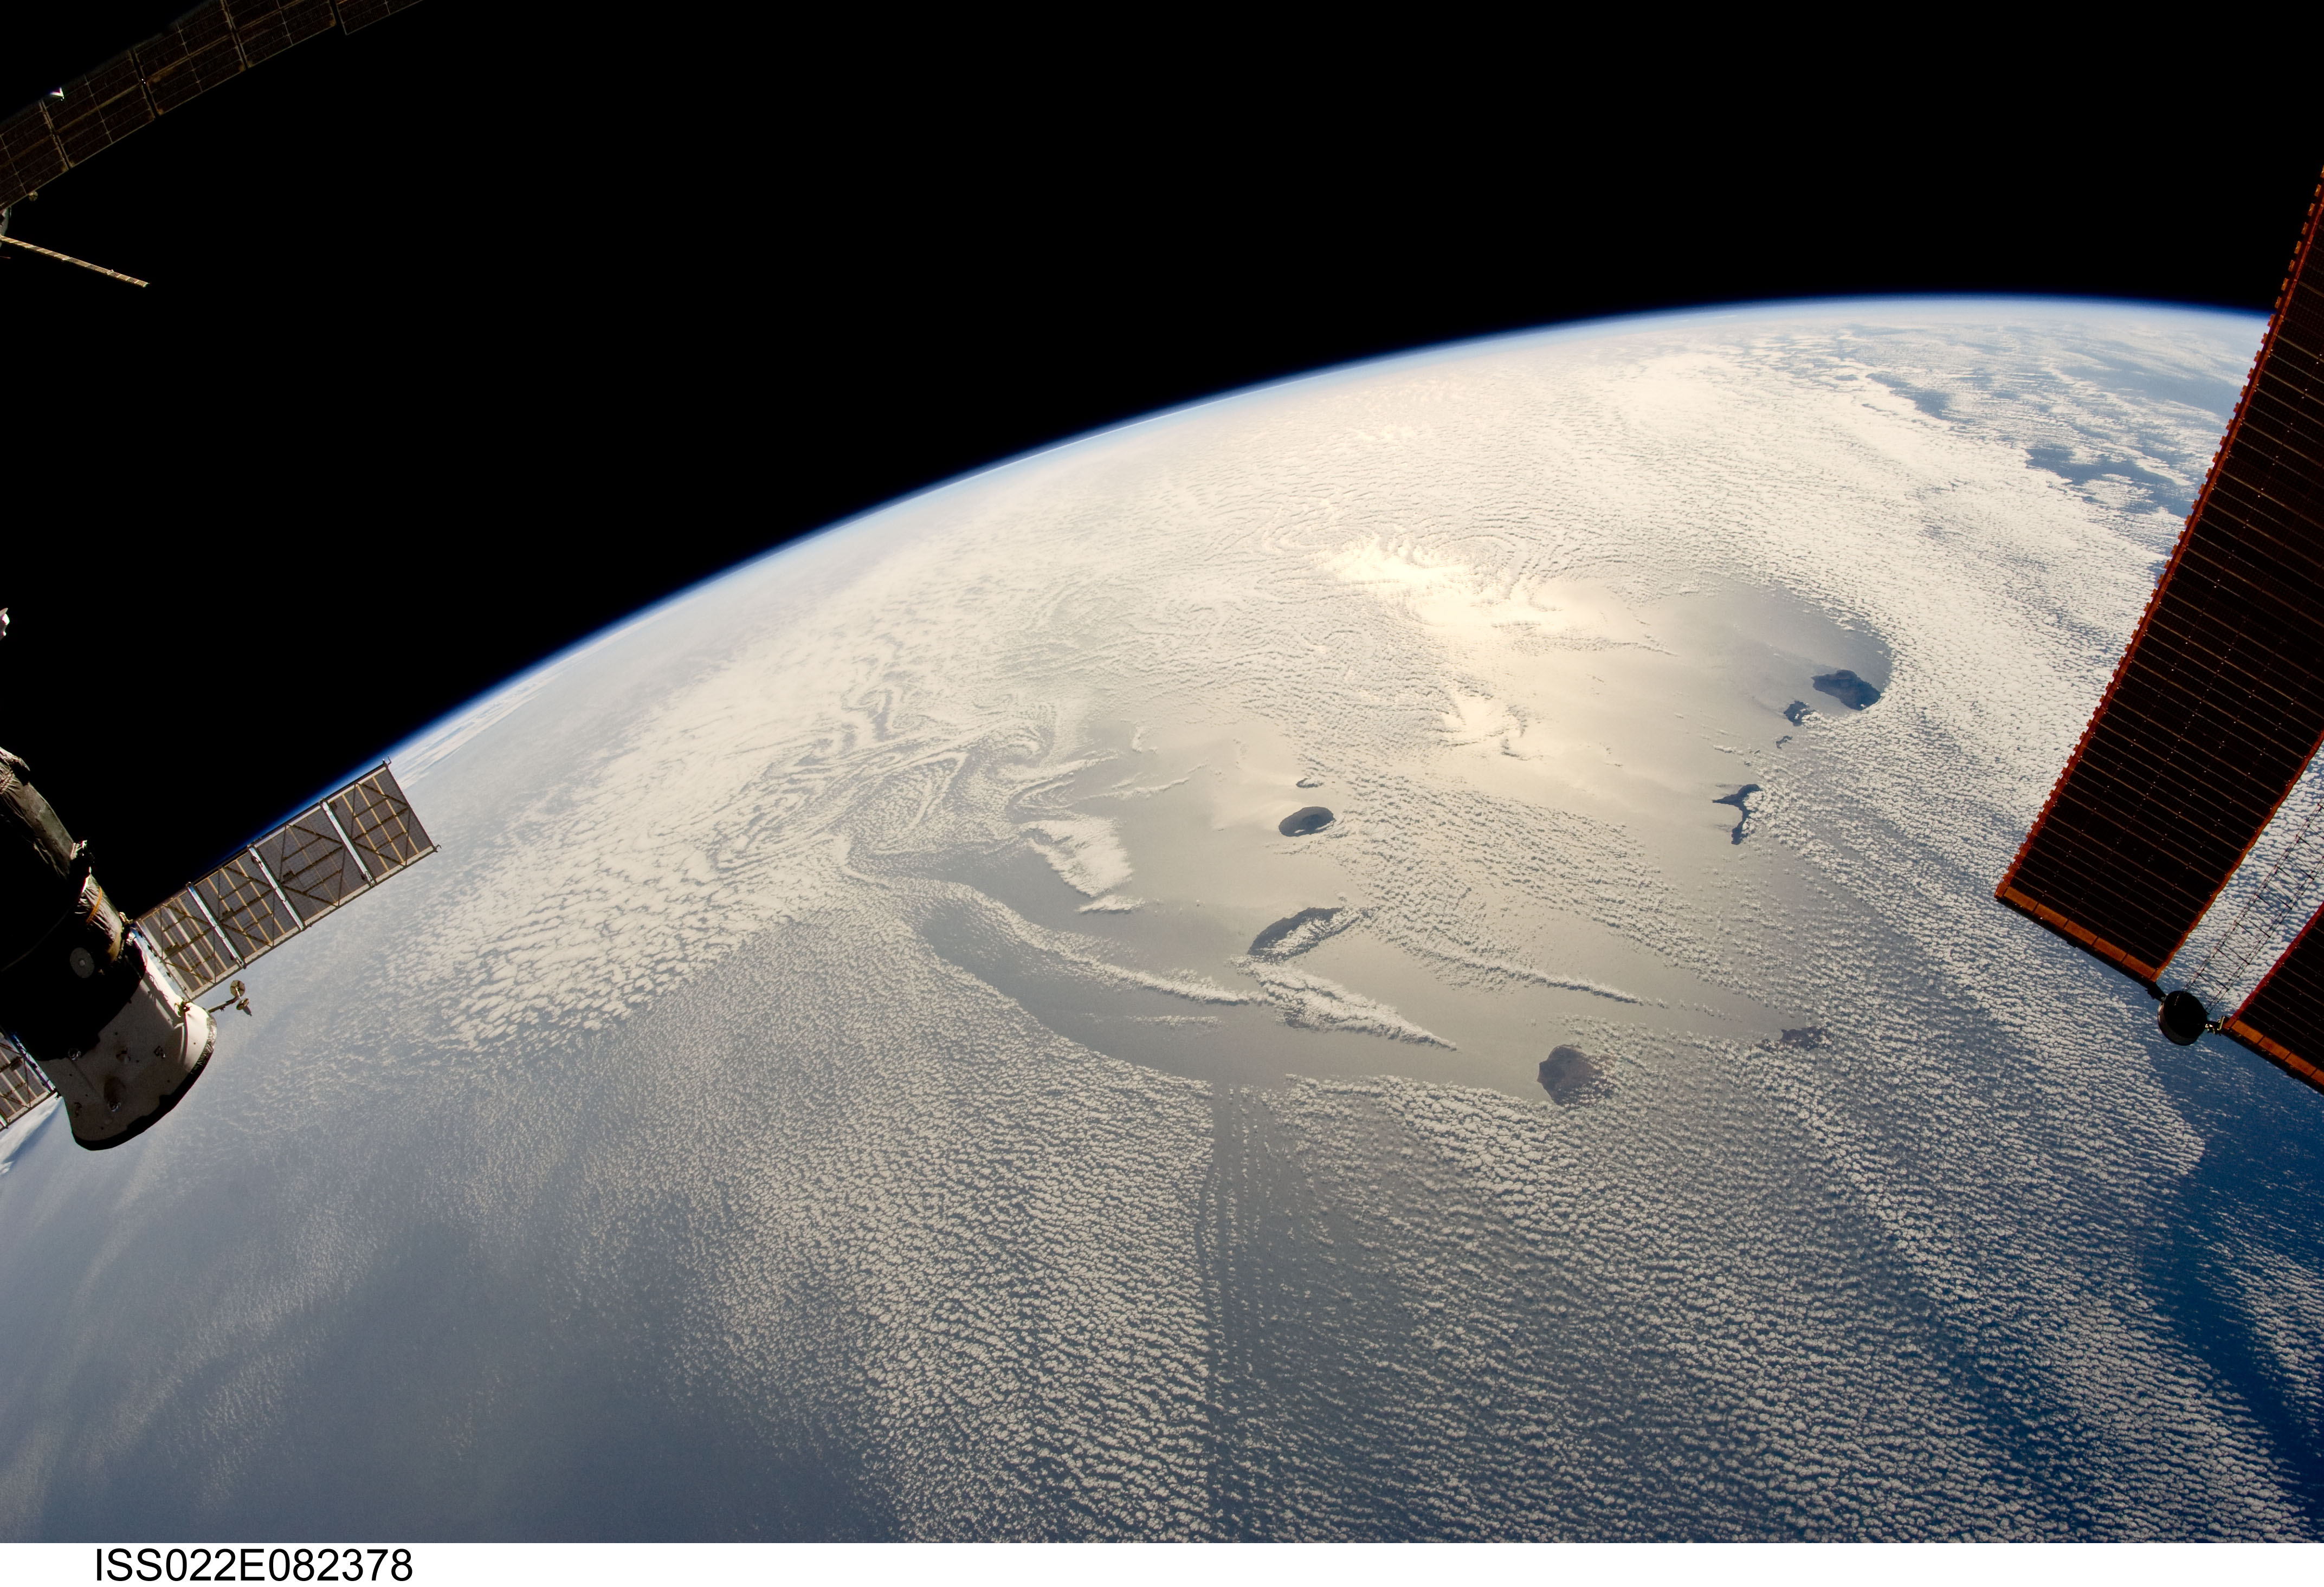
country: CAPE VERDE ISLANDS
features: ALL CAPE VERDE I., VON KARMAN VORTICES, SUNGLINT
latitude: 14.5
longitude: -24.0
